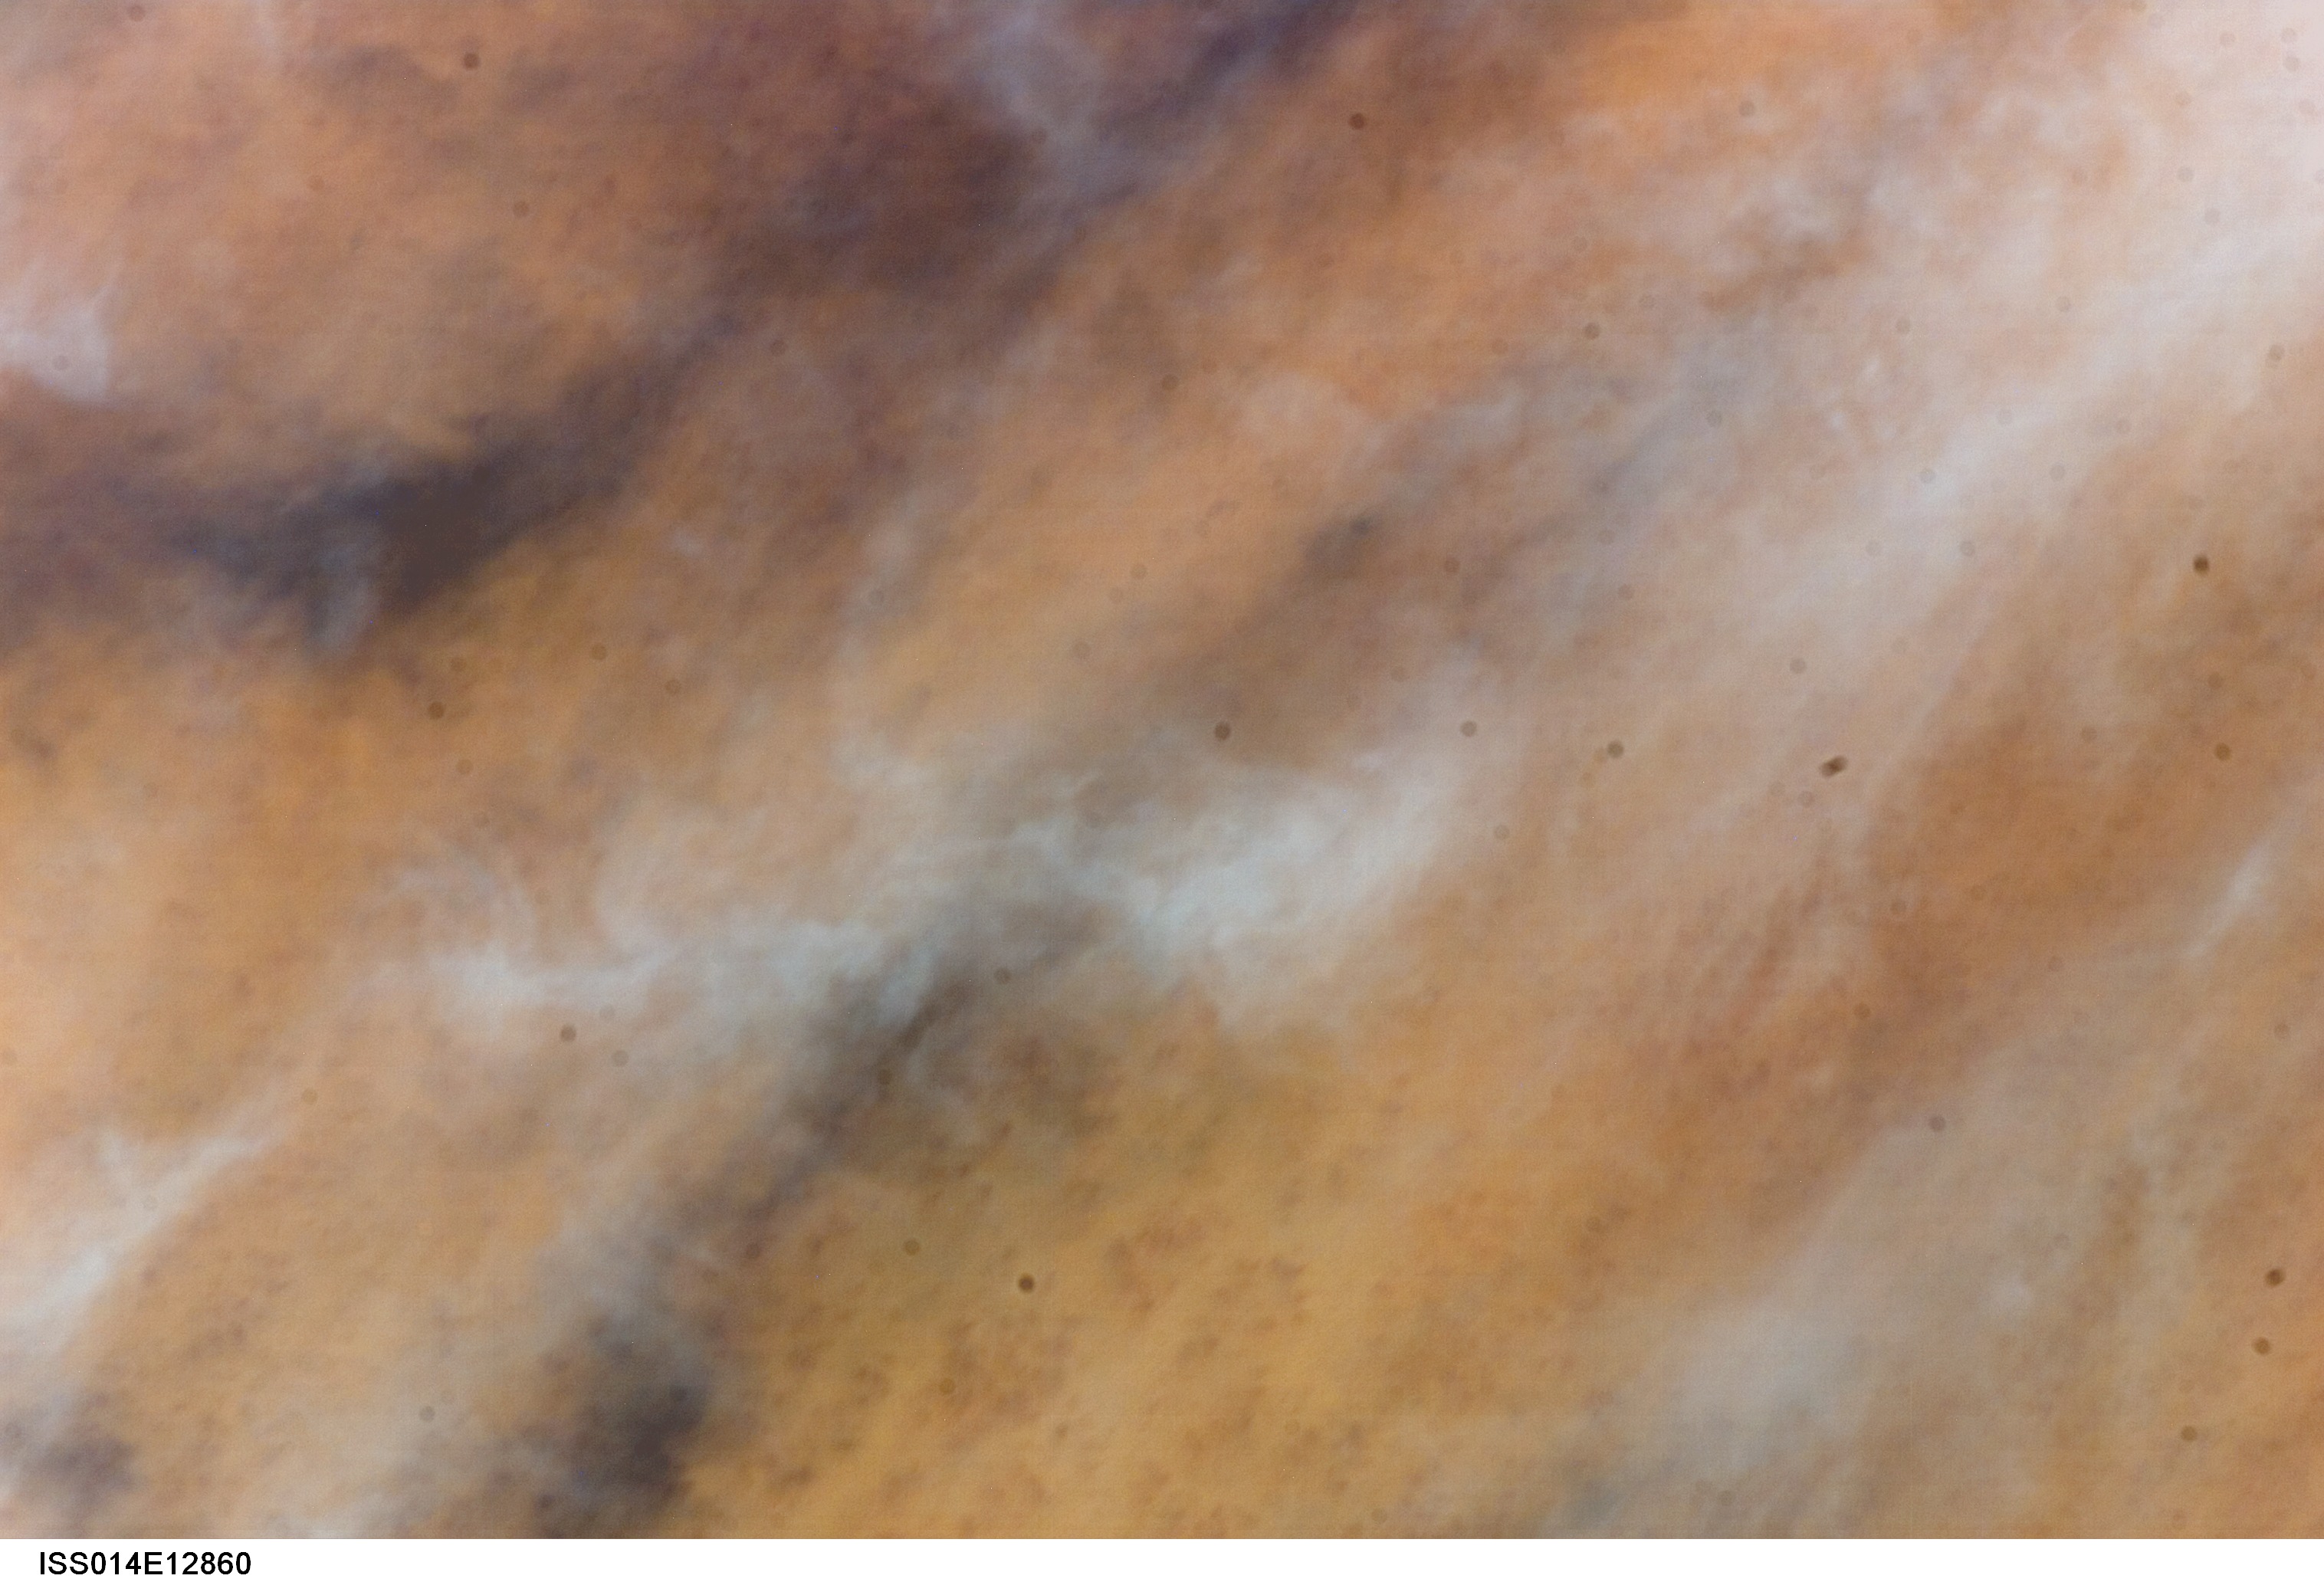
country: AFRICA
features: UNFOCUSED EARTHOBS
